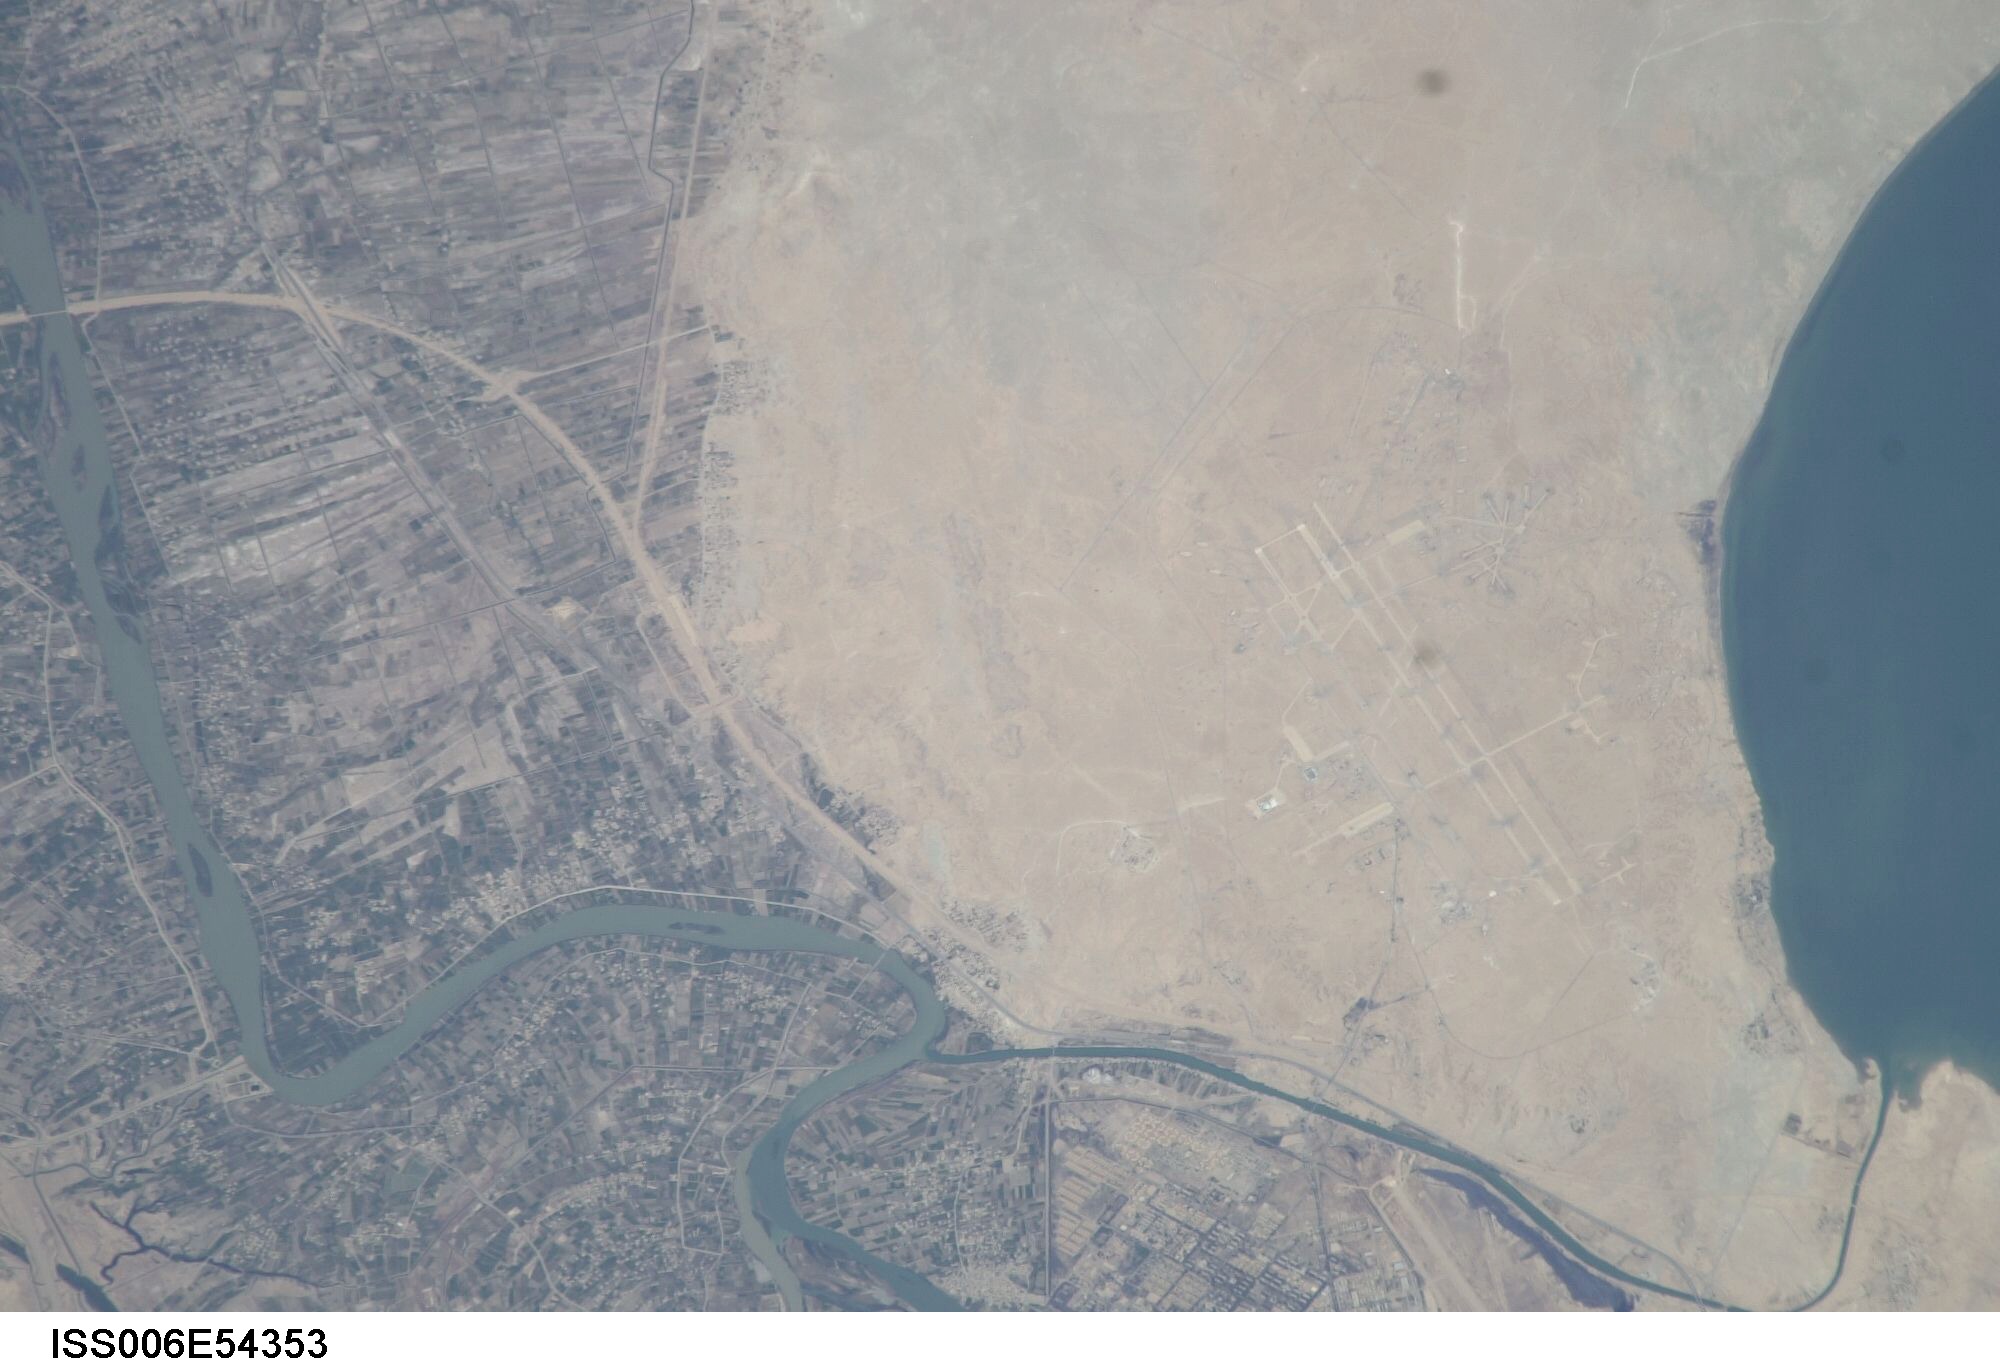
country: IRAQ
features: EUPHRATES RIVER, HABBANIYAH
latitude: 33.4
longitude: 43.6
